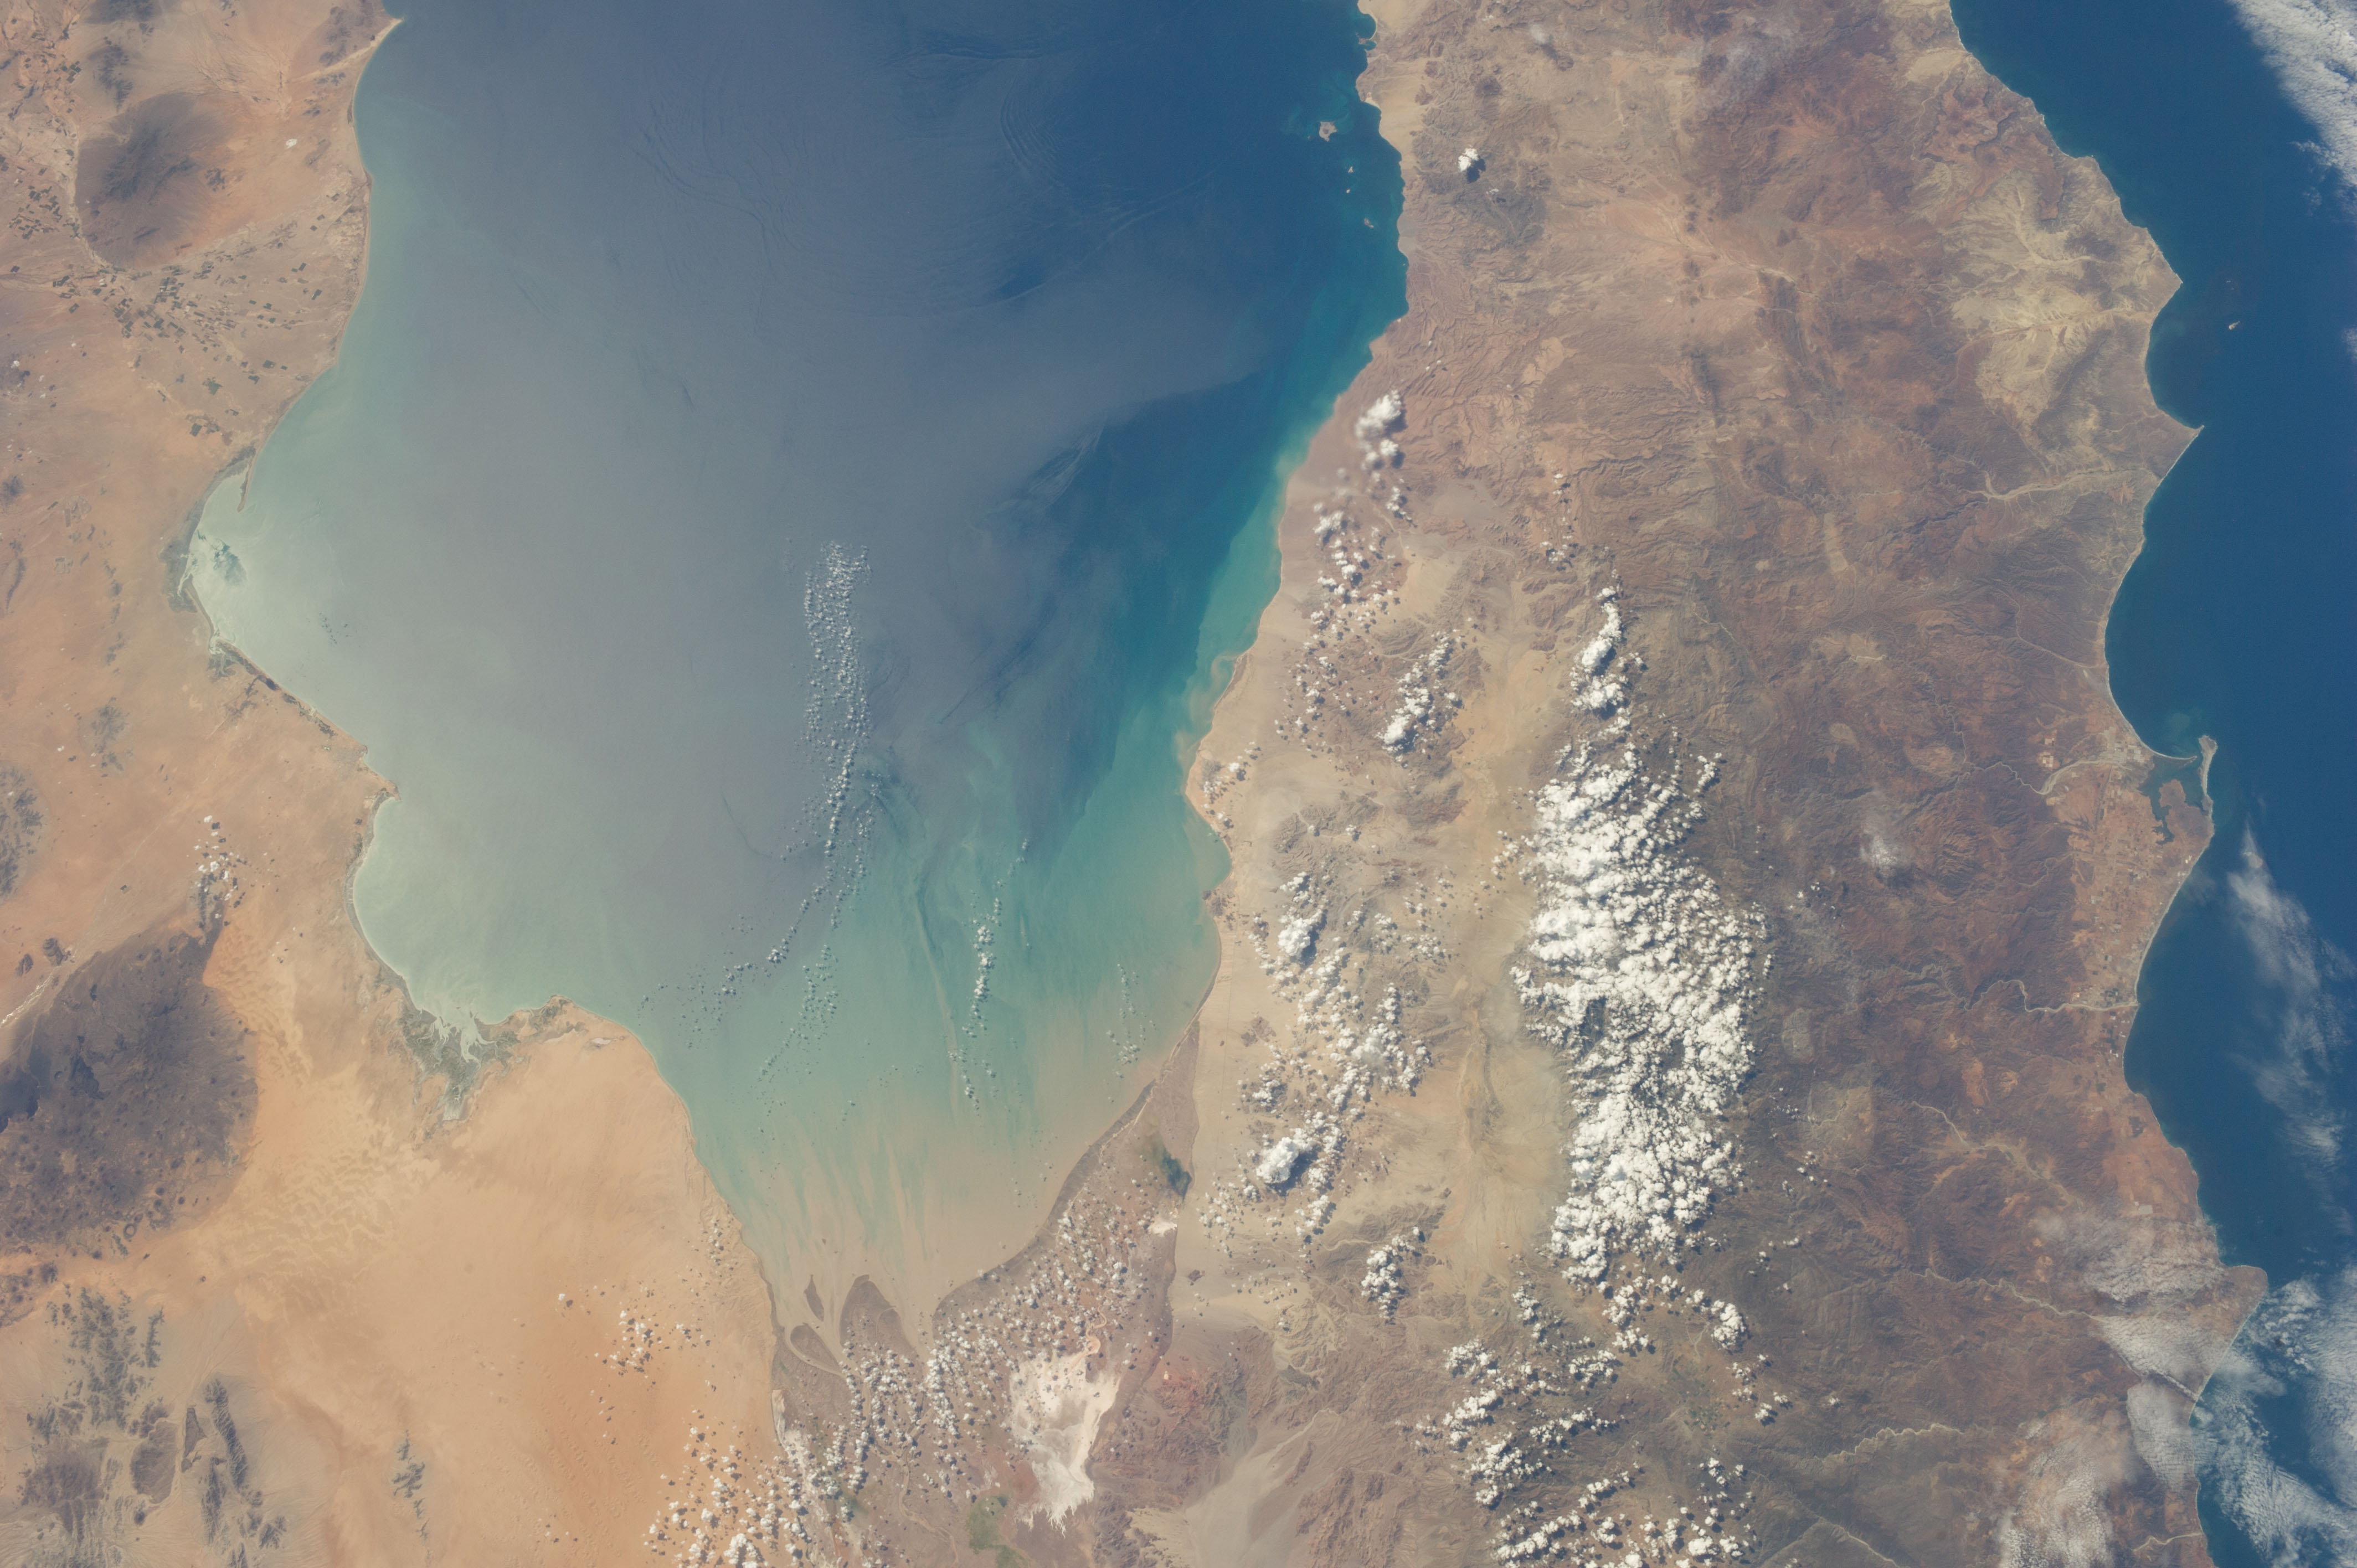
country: MEXICO
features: DESERT, MOUNTAINS, SAN FELIPE, GULF OF CALIFORNIA
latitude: 30.9
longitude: -114.7
